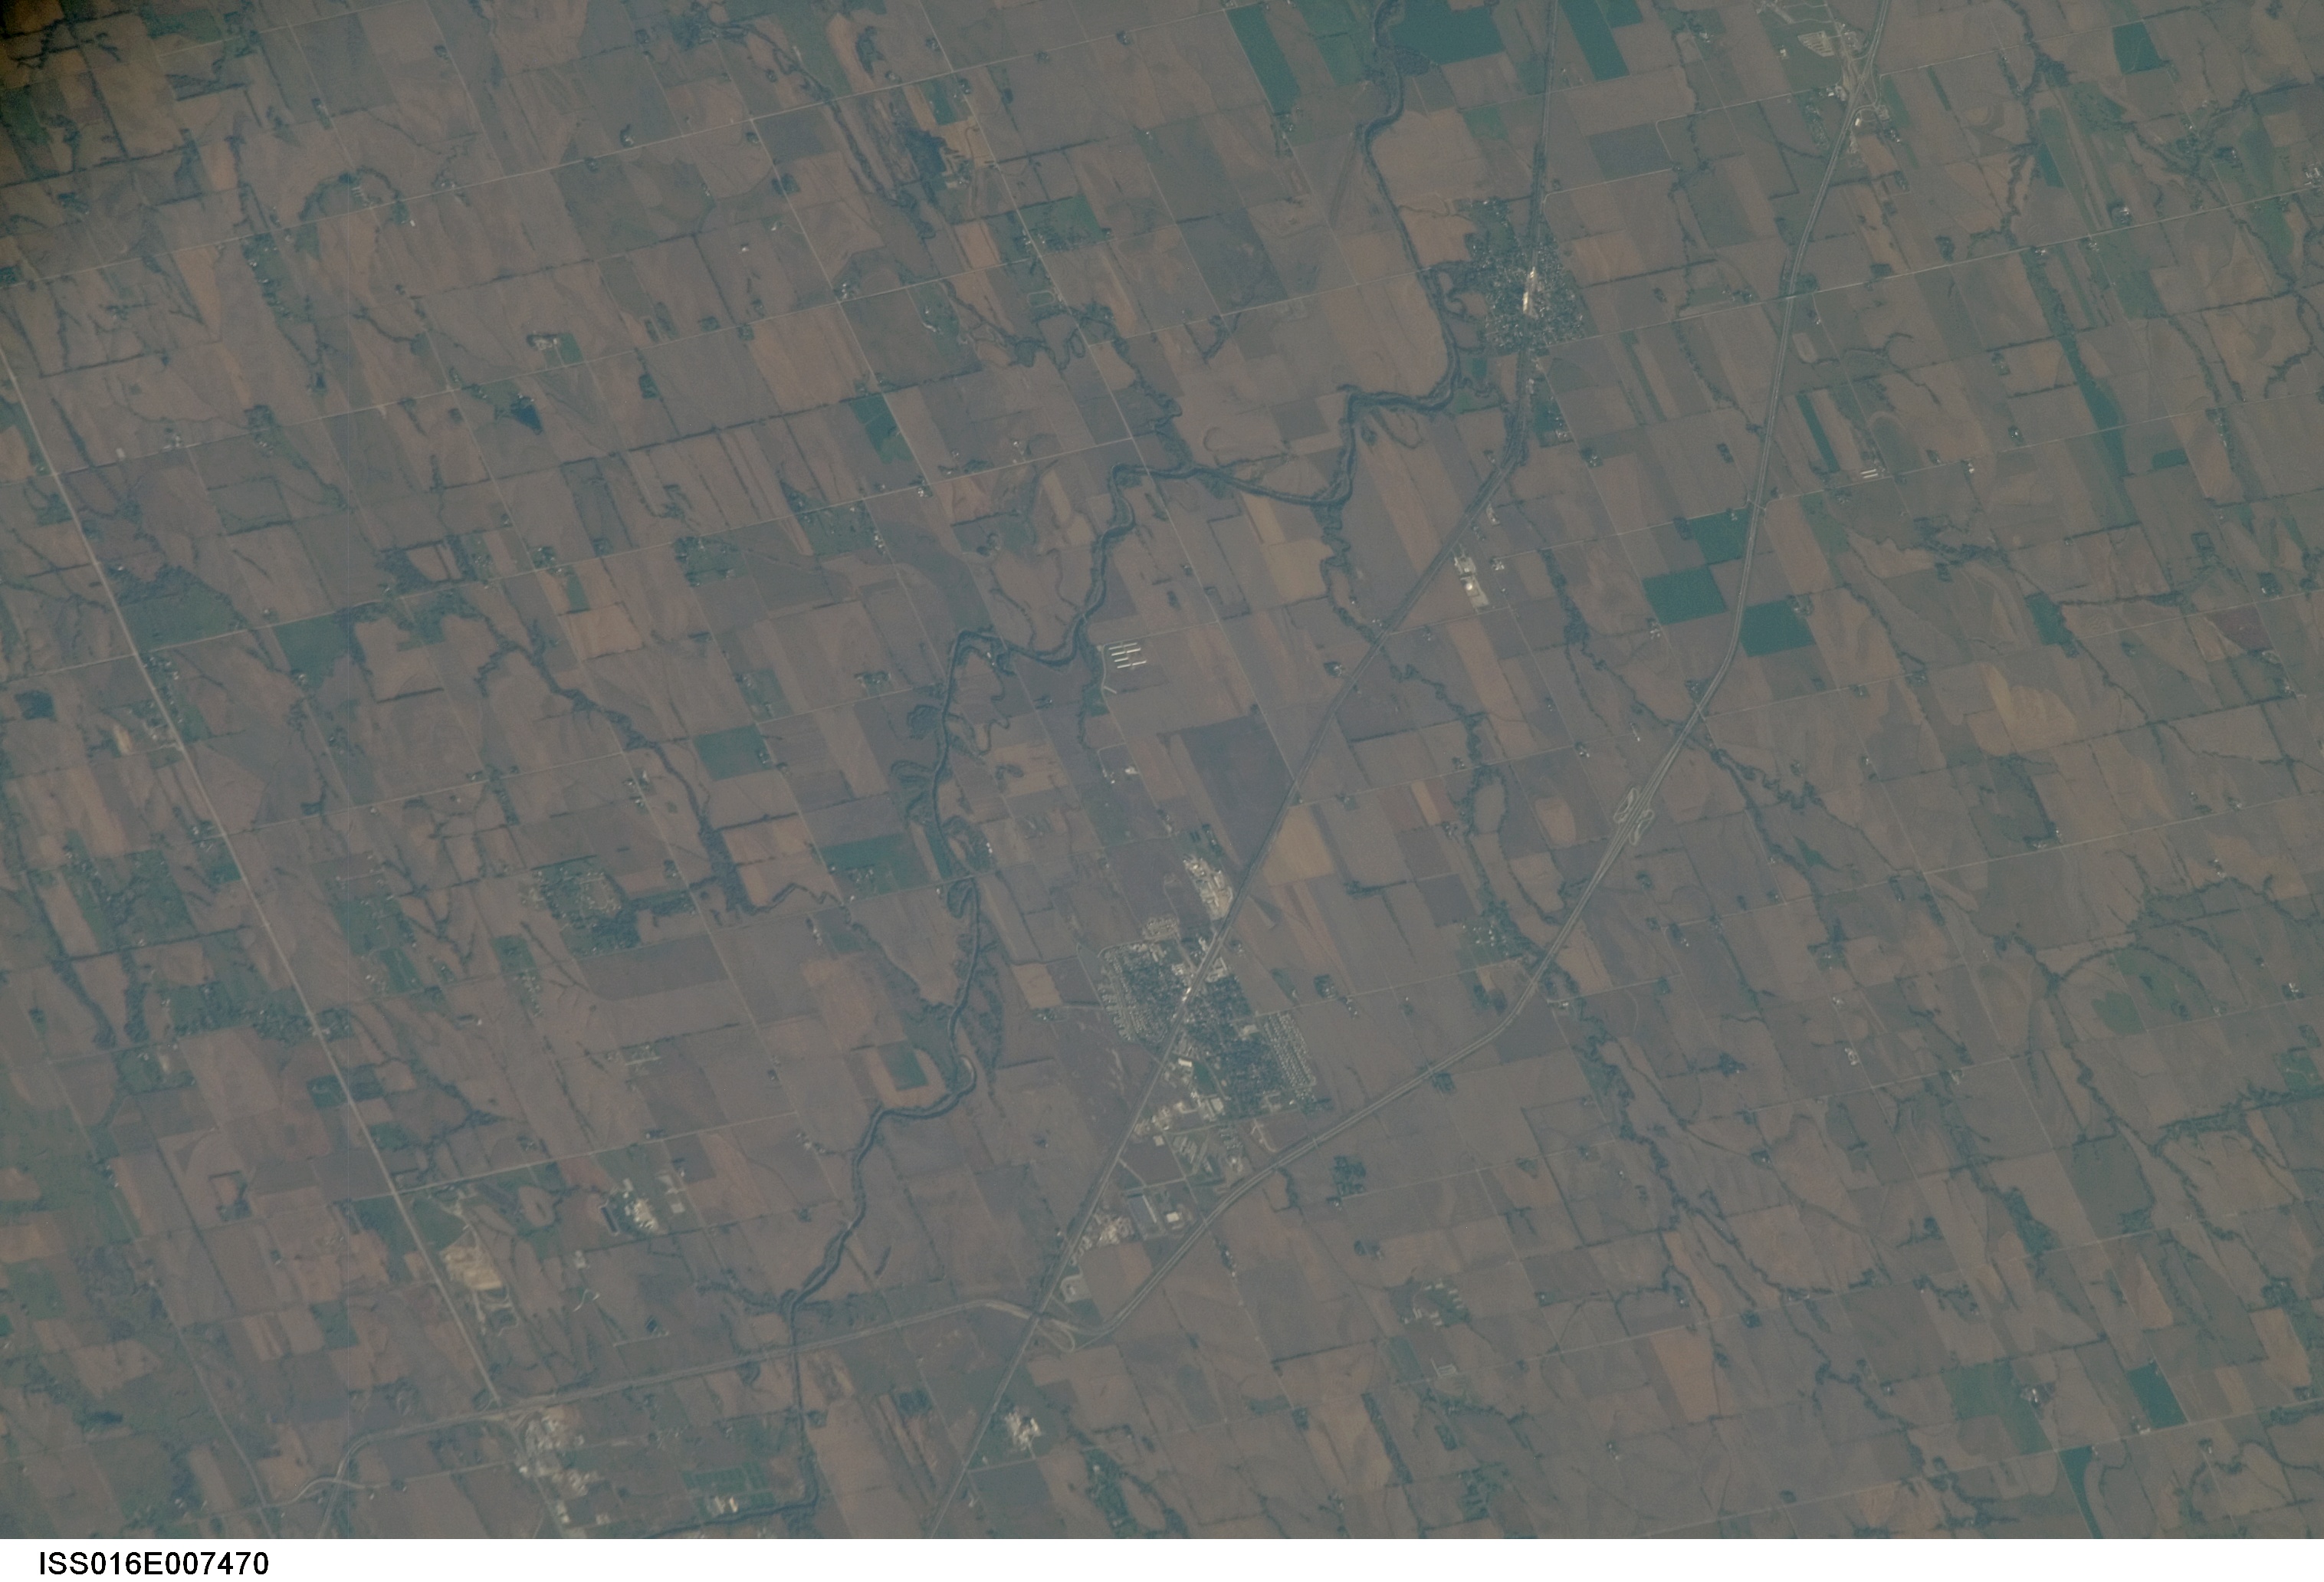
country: USA-NEBRASKA
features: WAVERLY, ROADS, AGRICULTURE
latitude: 40.9
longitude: -96.5
